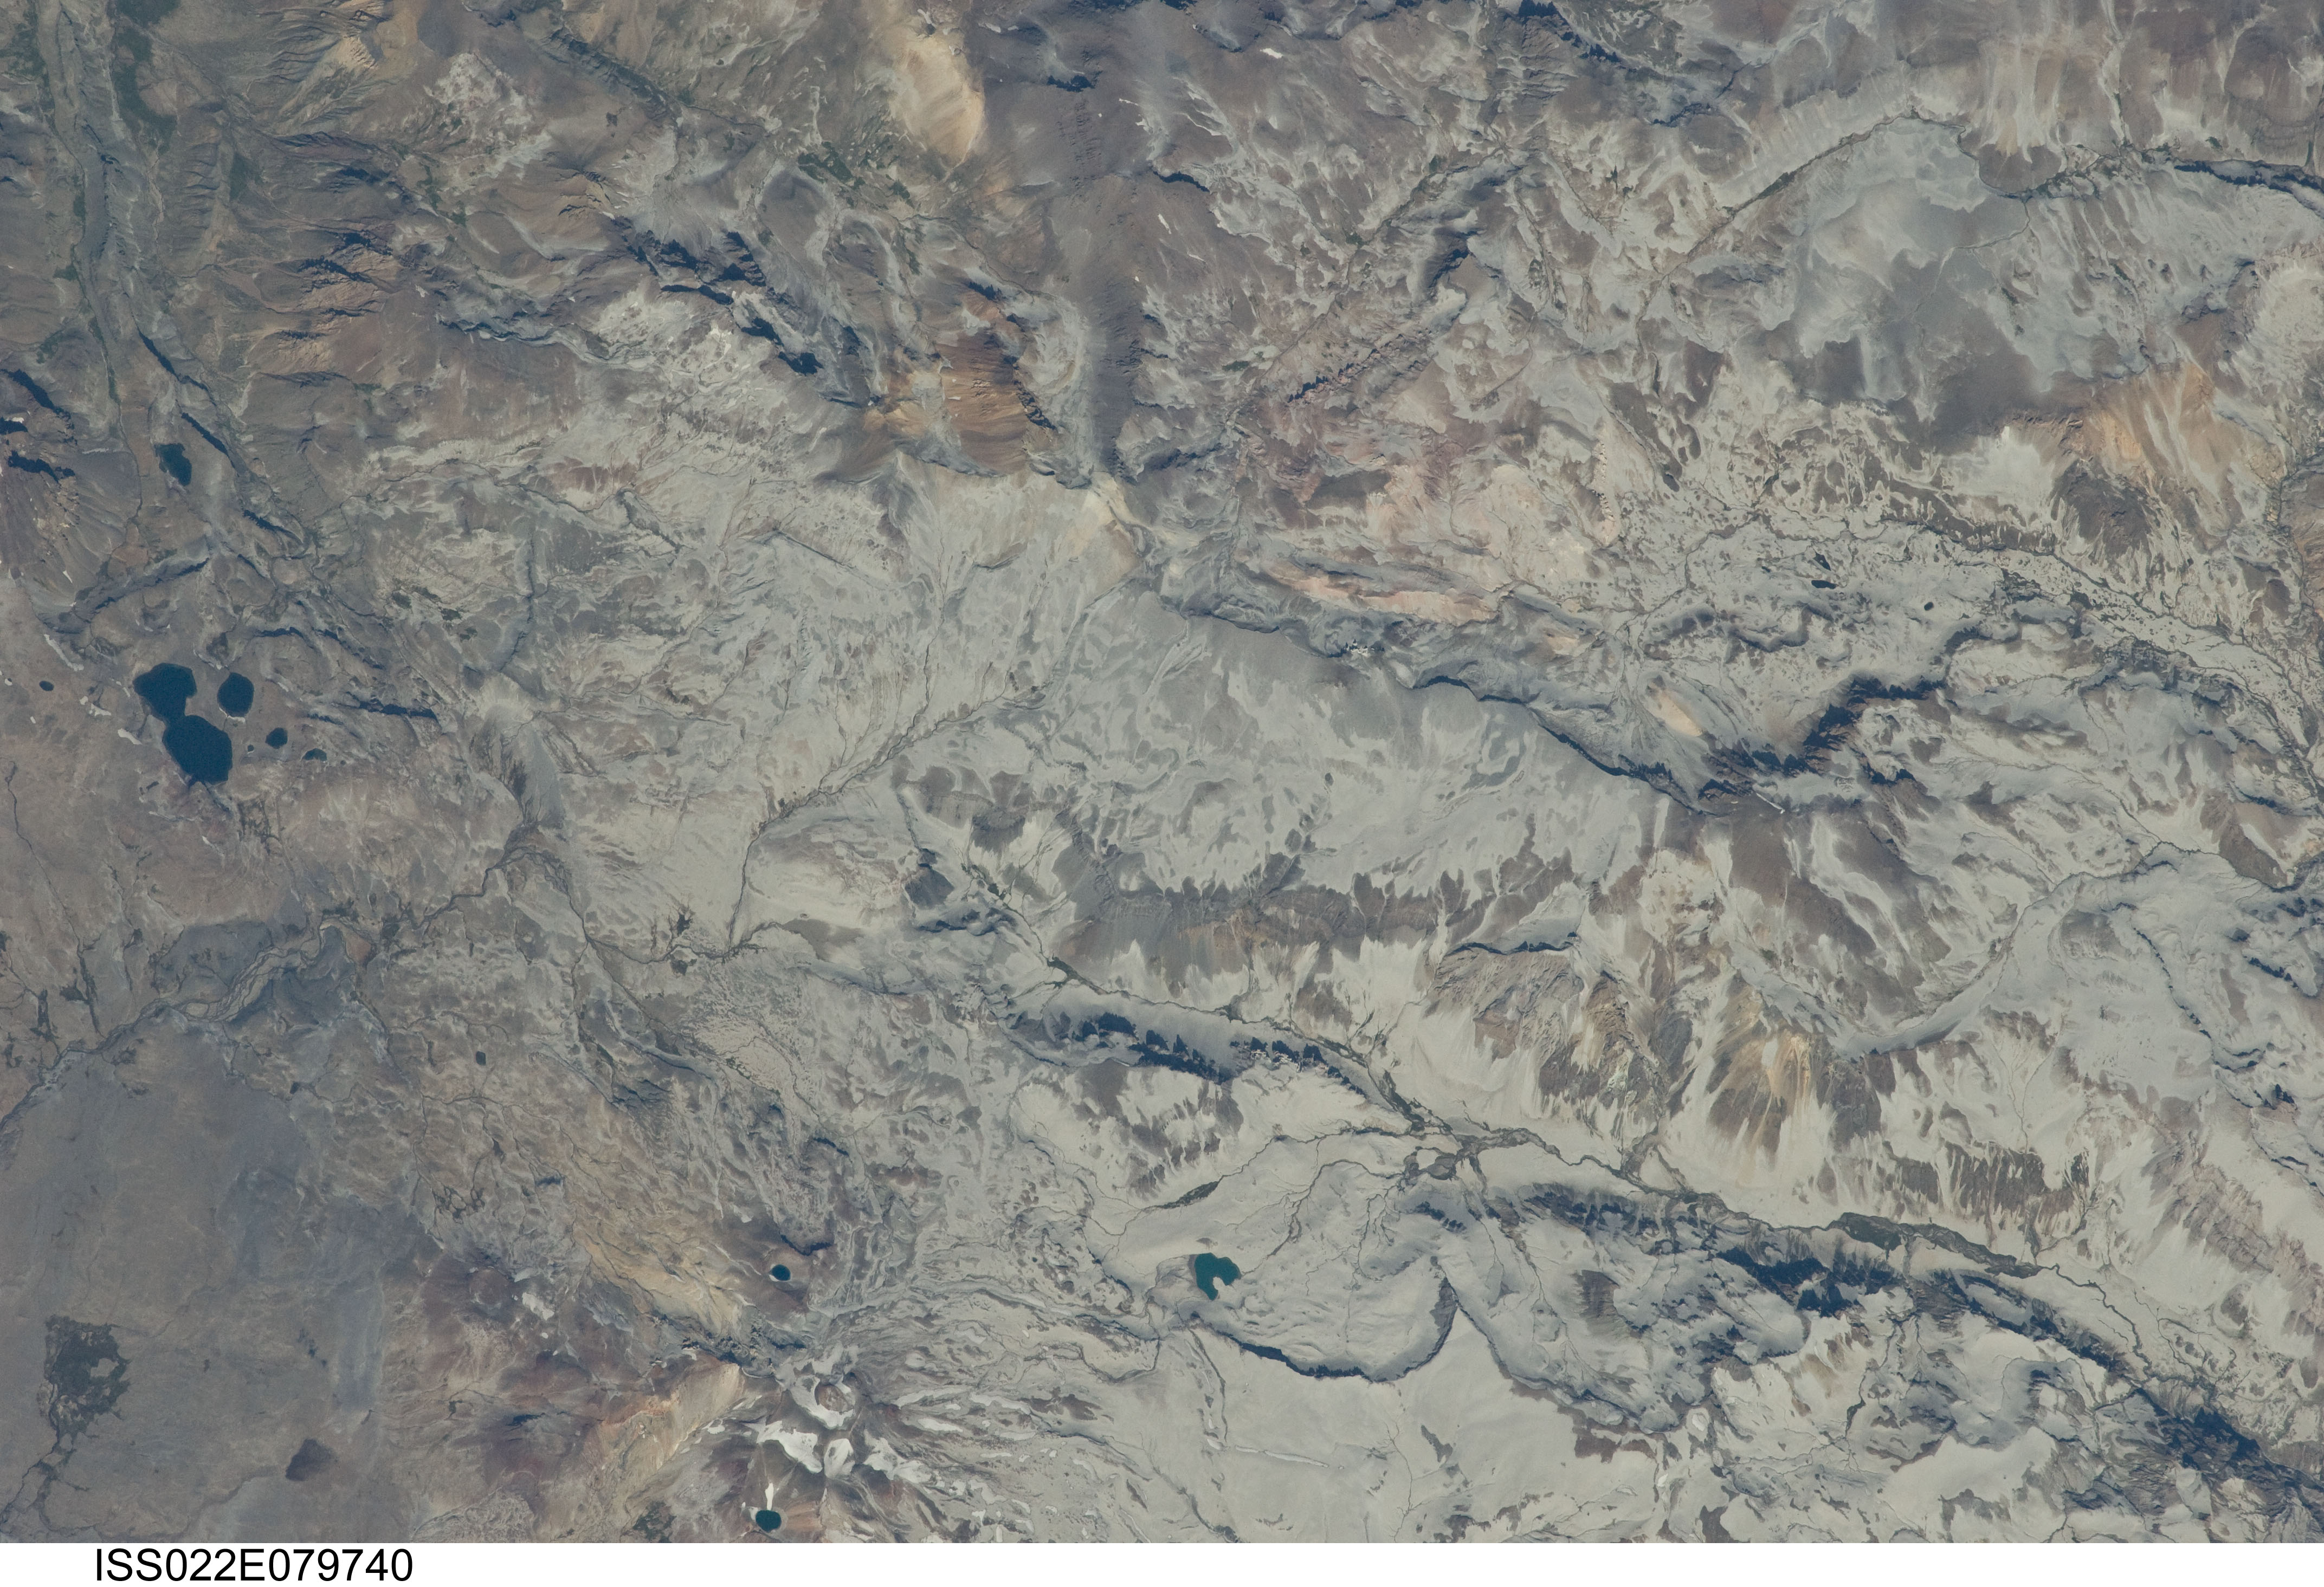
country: CHILE
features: CALABOZOS CALDERA, VOLCANICS
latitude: -35.6
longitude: -70.4
